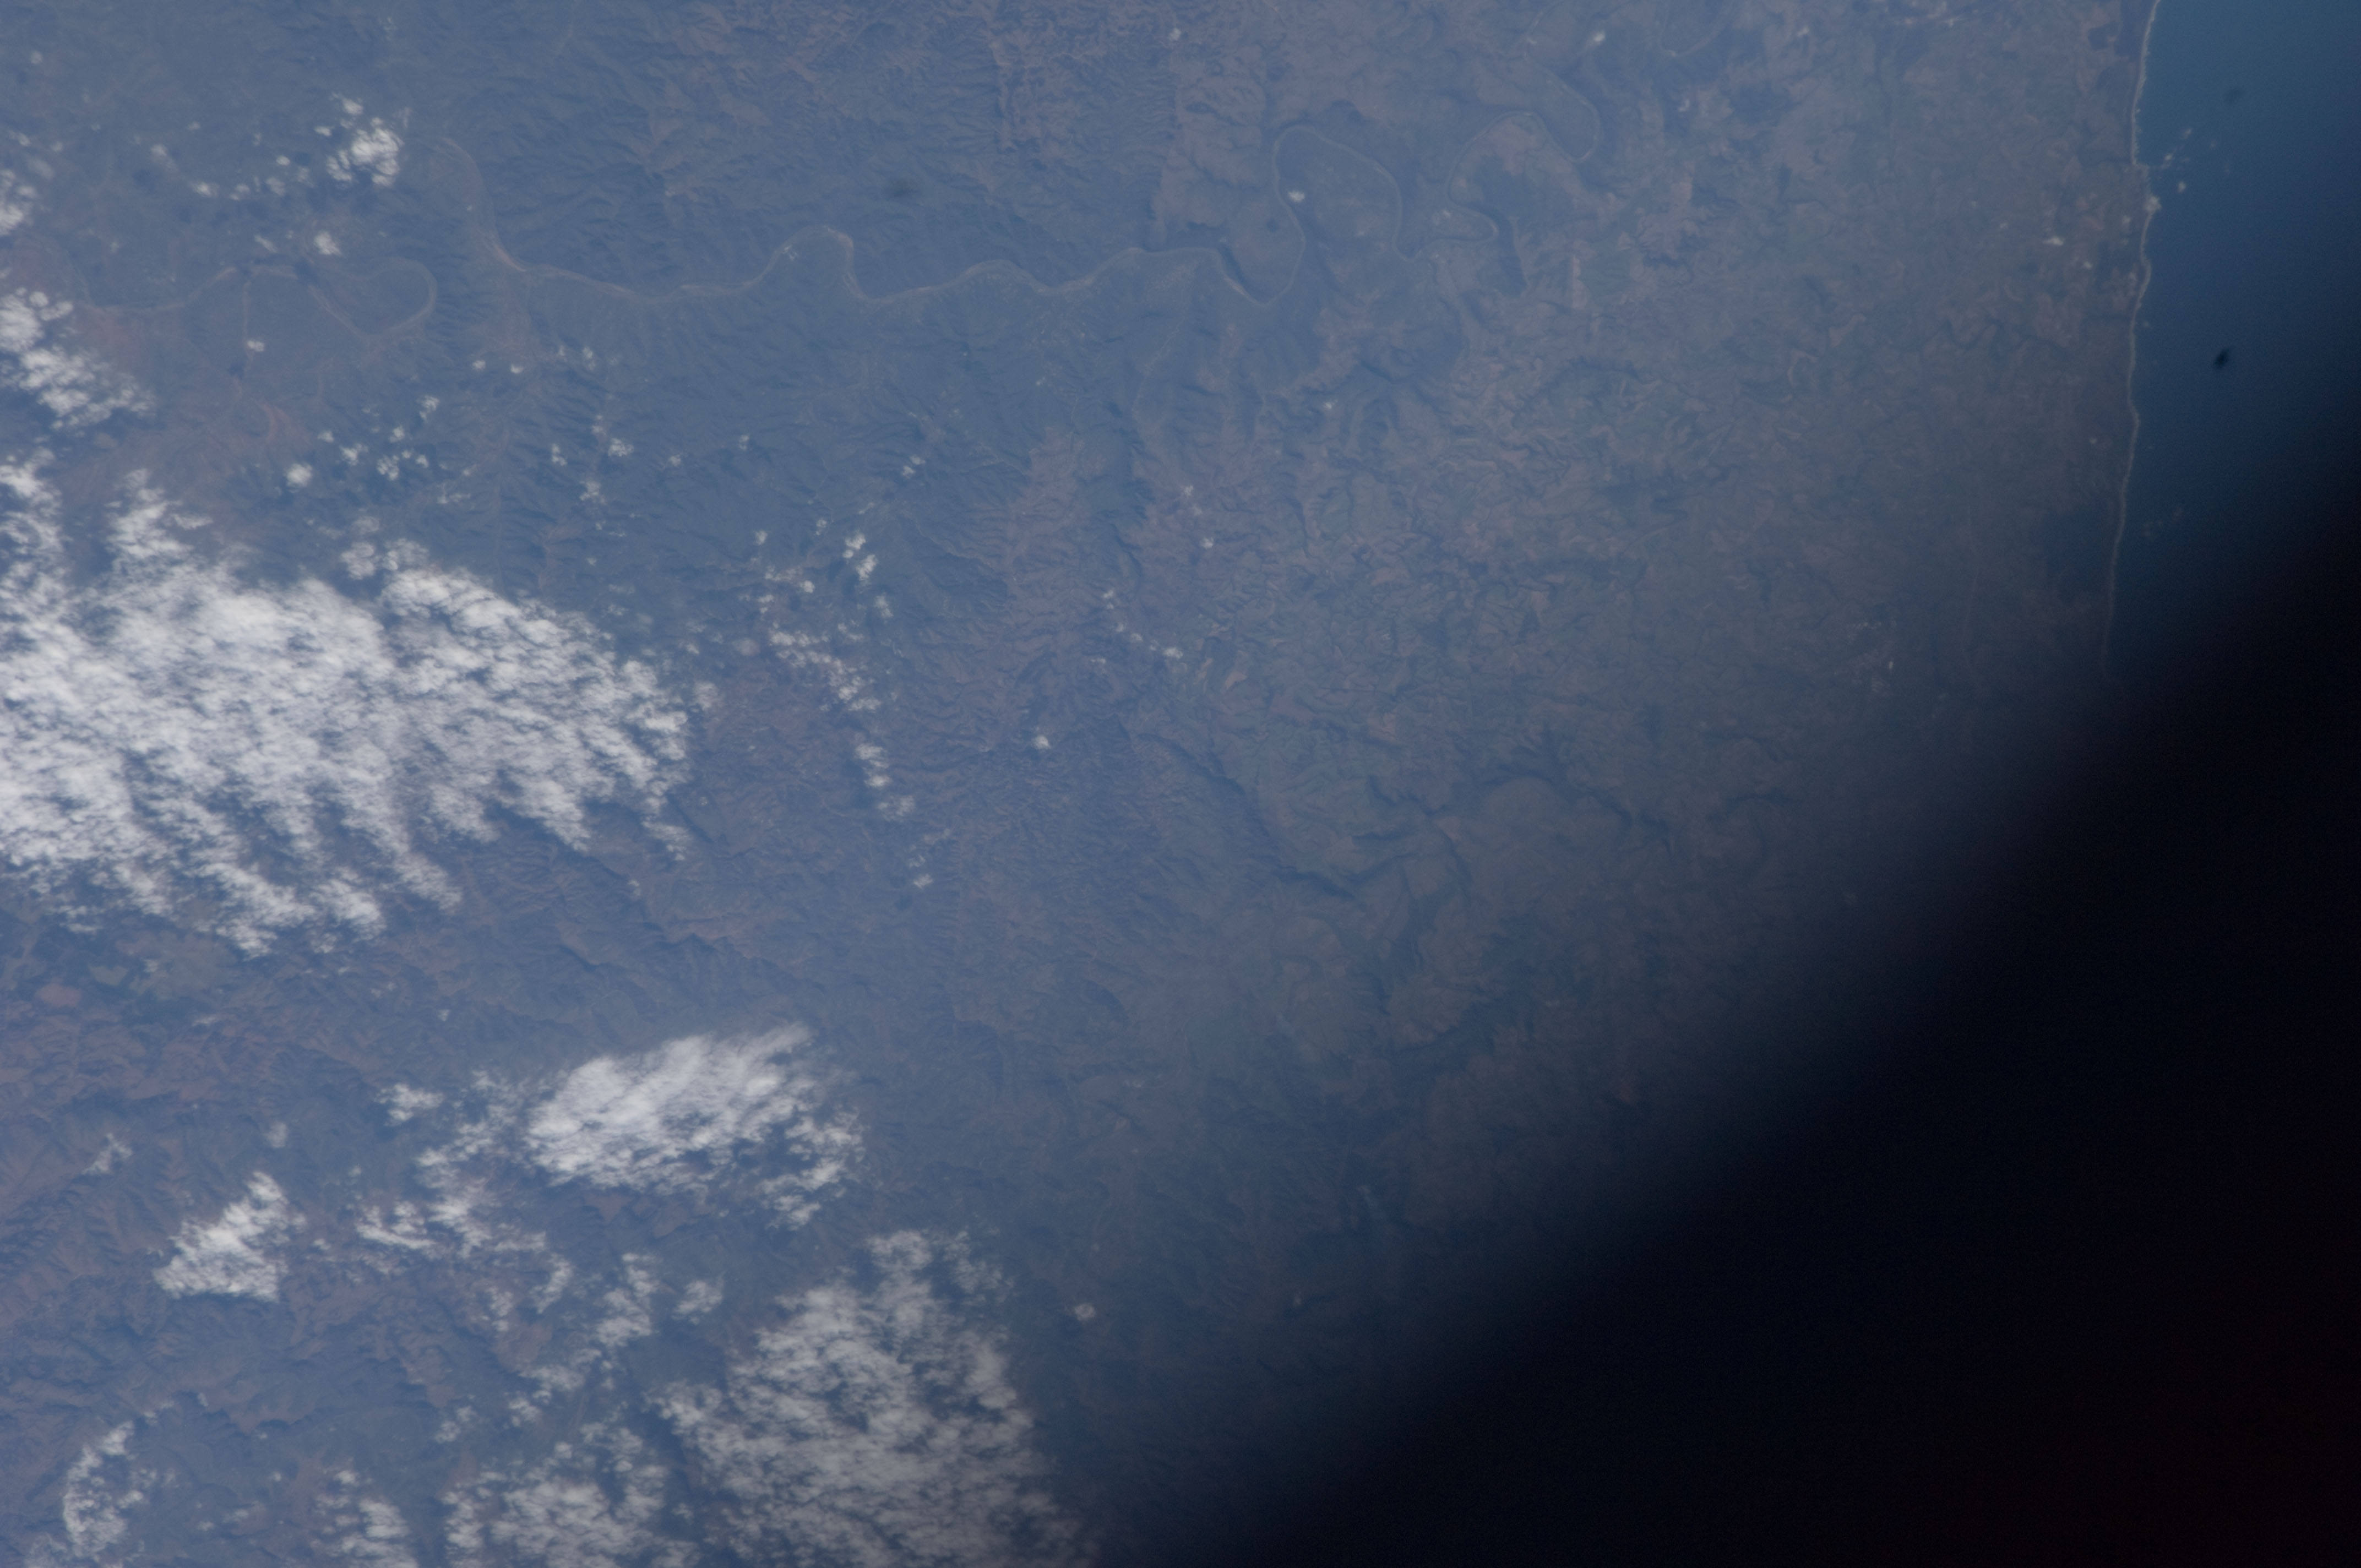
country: REPUBLIC SOUTH AFRICA
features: TUGELA R. VALLEY, COASTLINE
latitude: -29.2
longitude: 31.1
